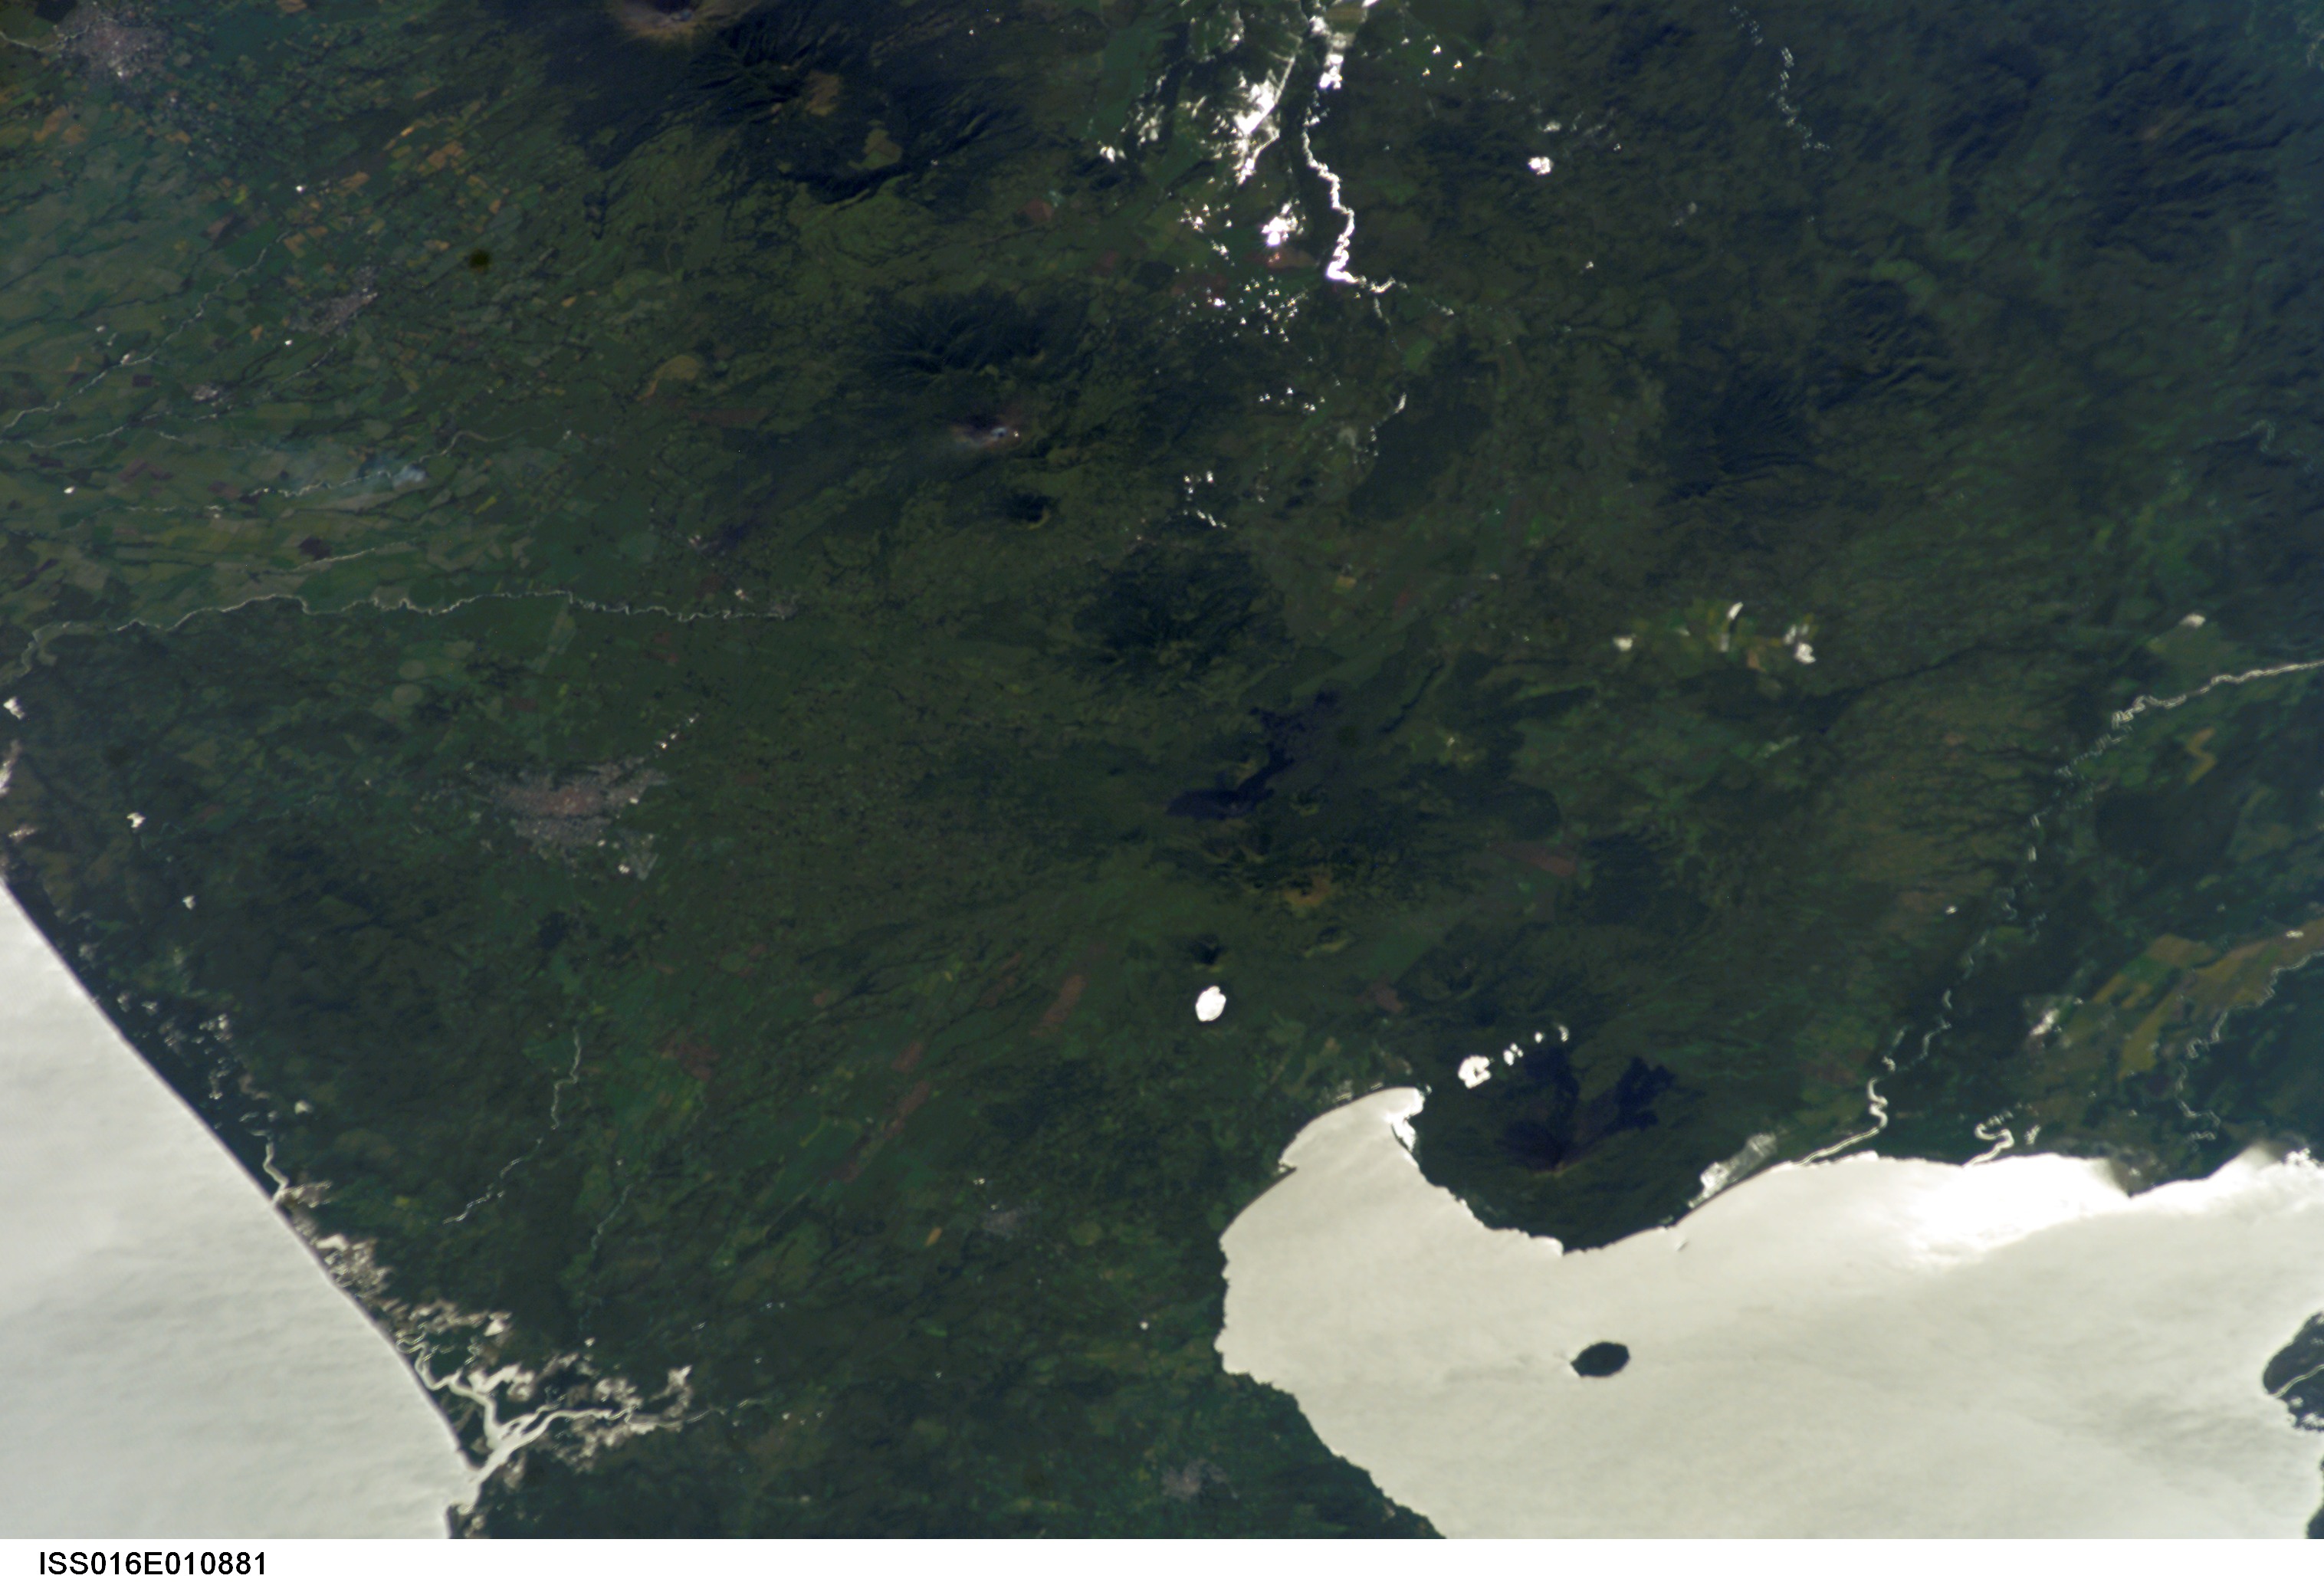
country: NICARAGUA
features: NW. L. MANAGUA, GLINT, MTS.
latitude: 12.5
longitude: -87.0
